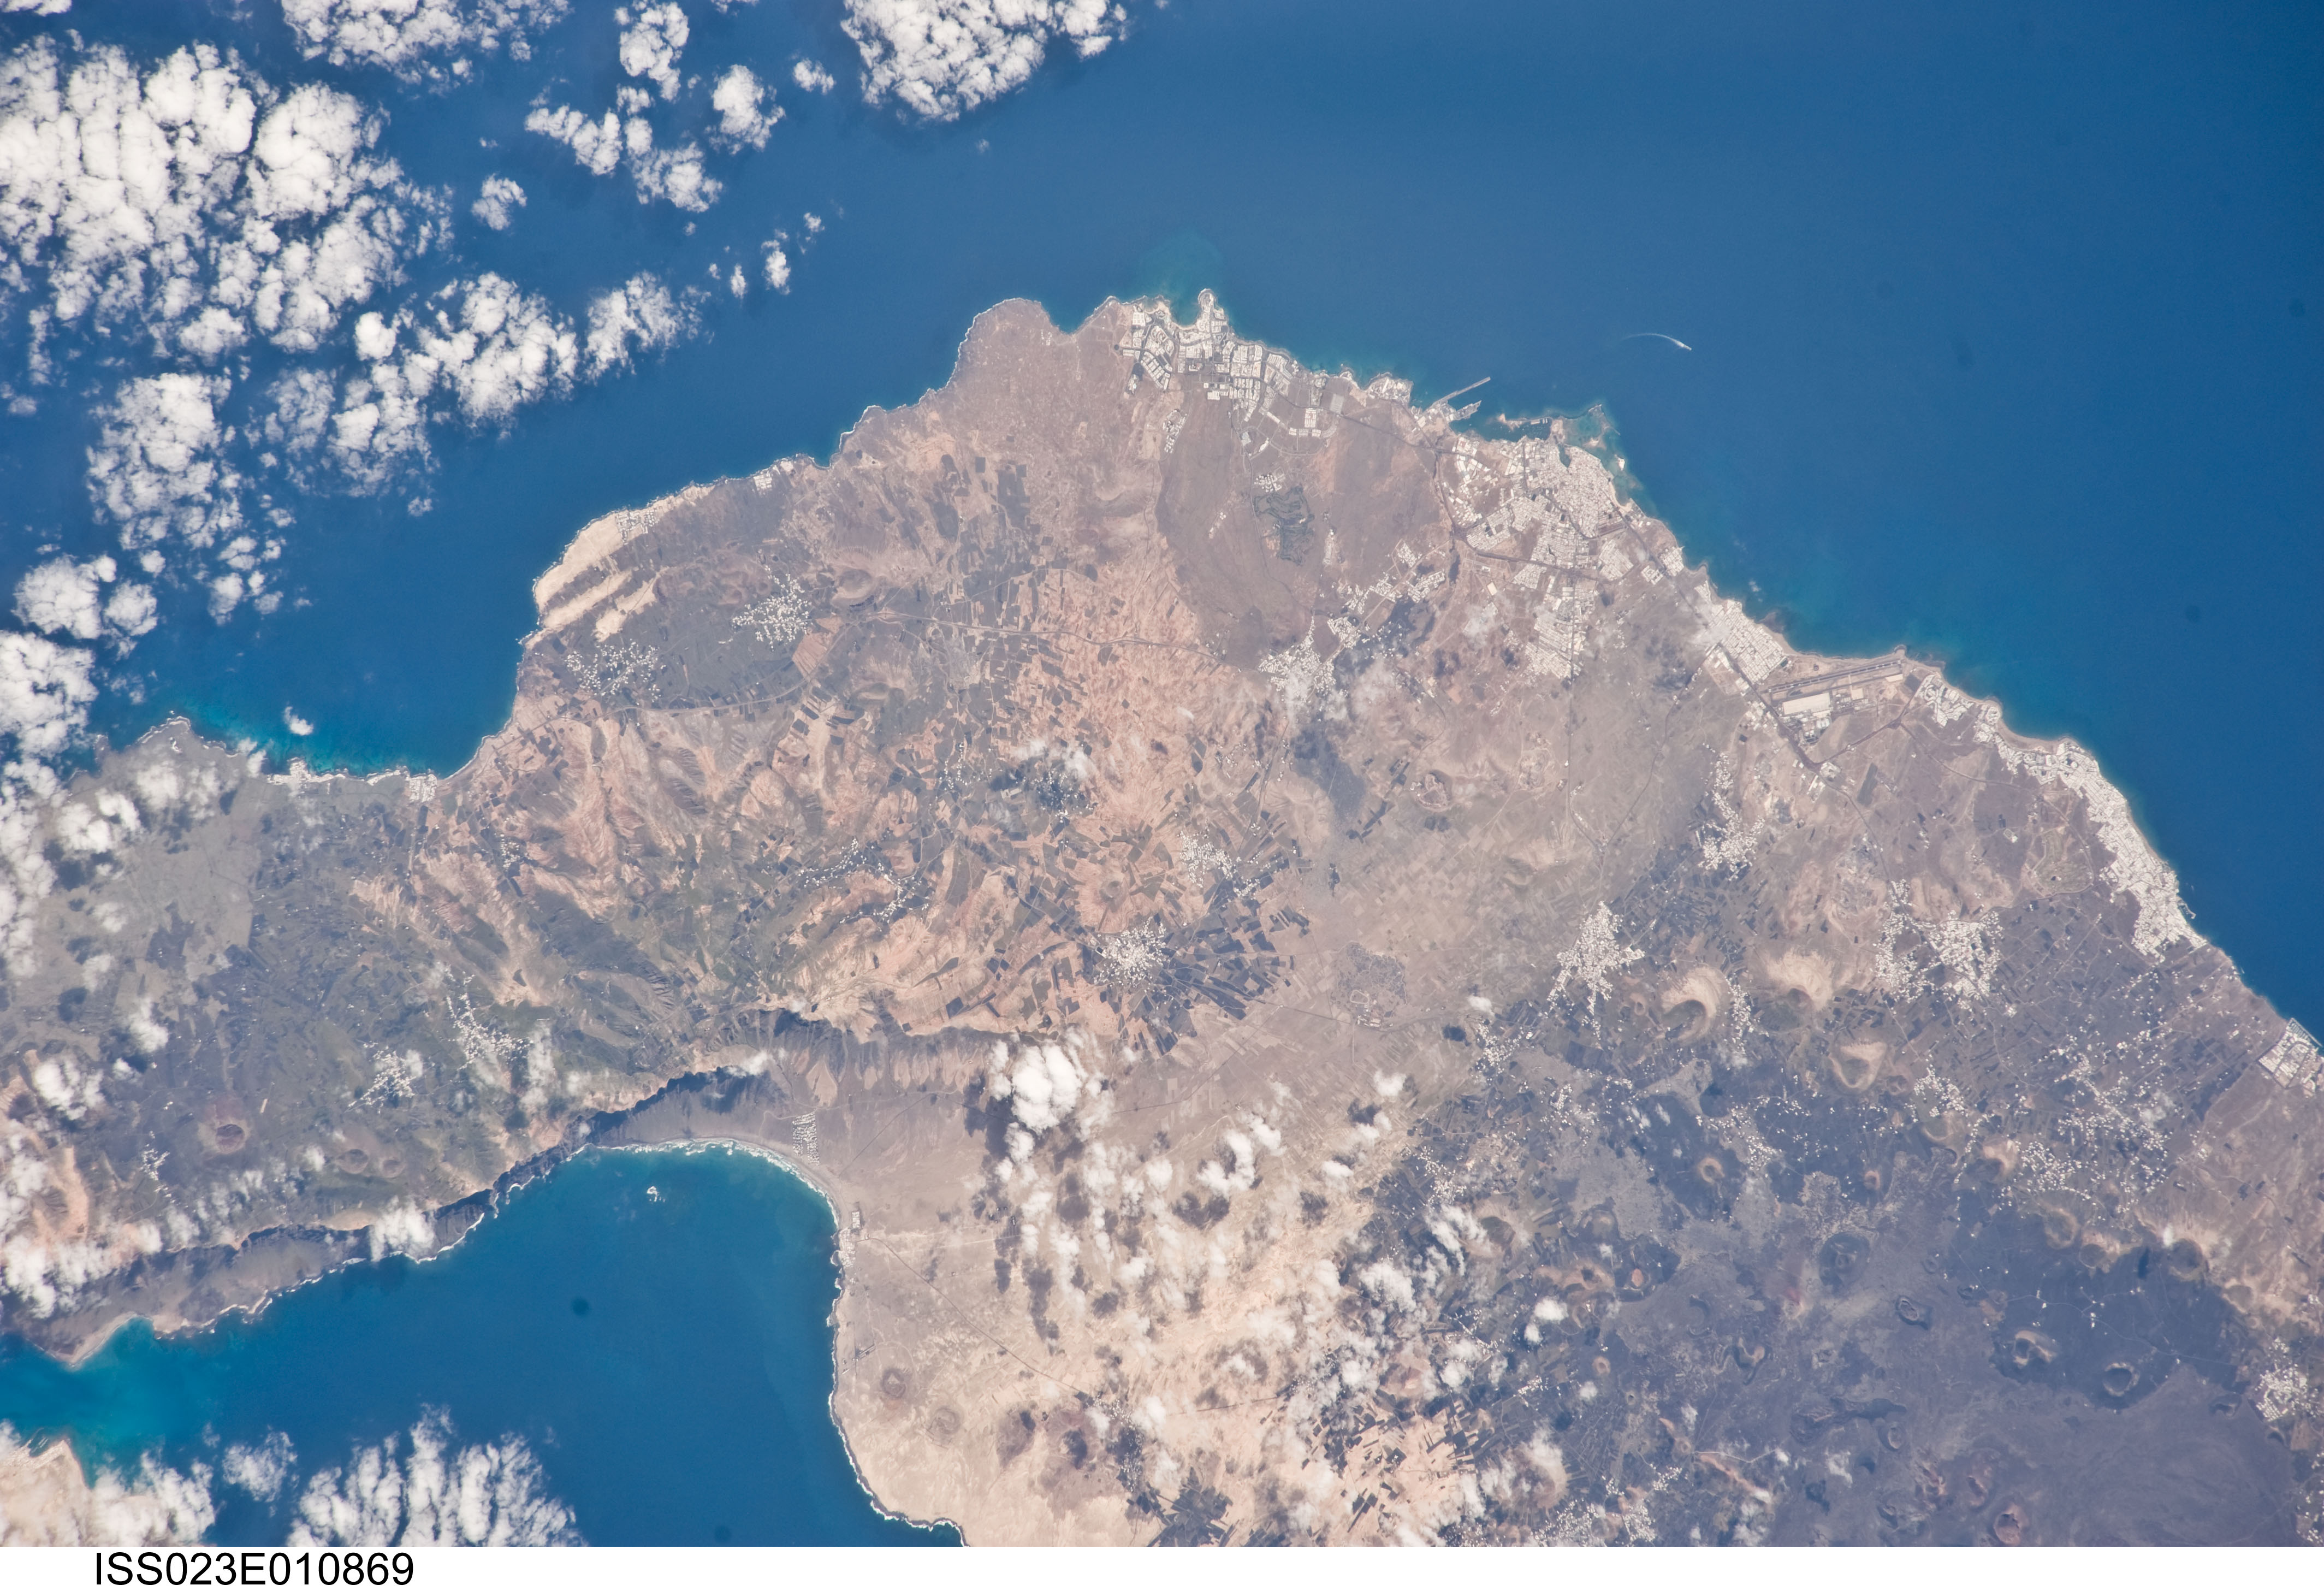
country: CANARY ISLANDS
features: LANZAROTE, VOLCANIC FIELDS, ARRECIFE, AIRPORT
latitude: 29.0
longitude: -13.5
